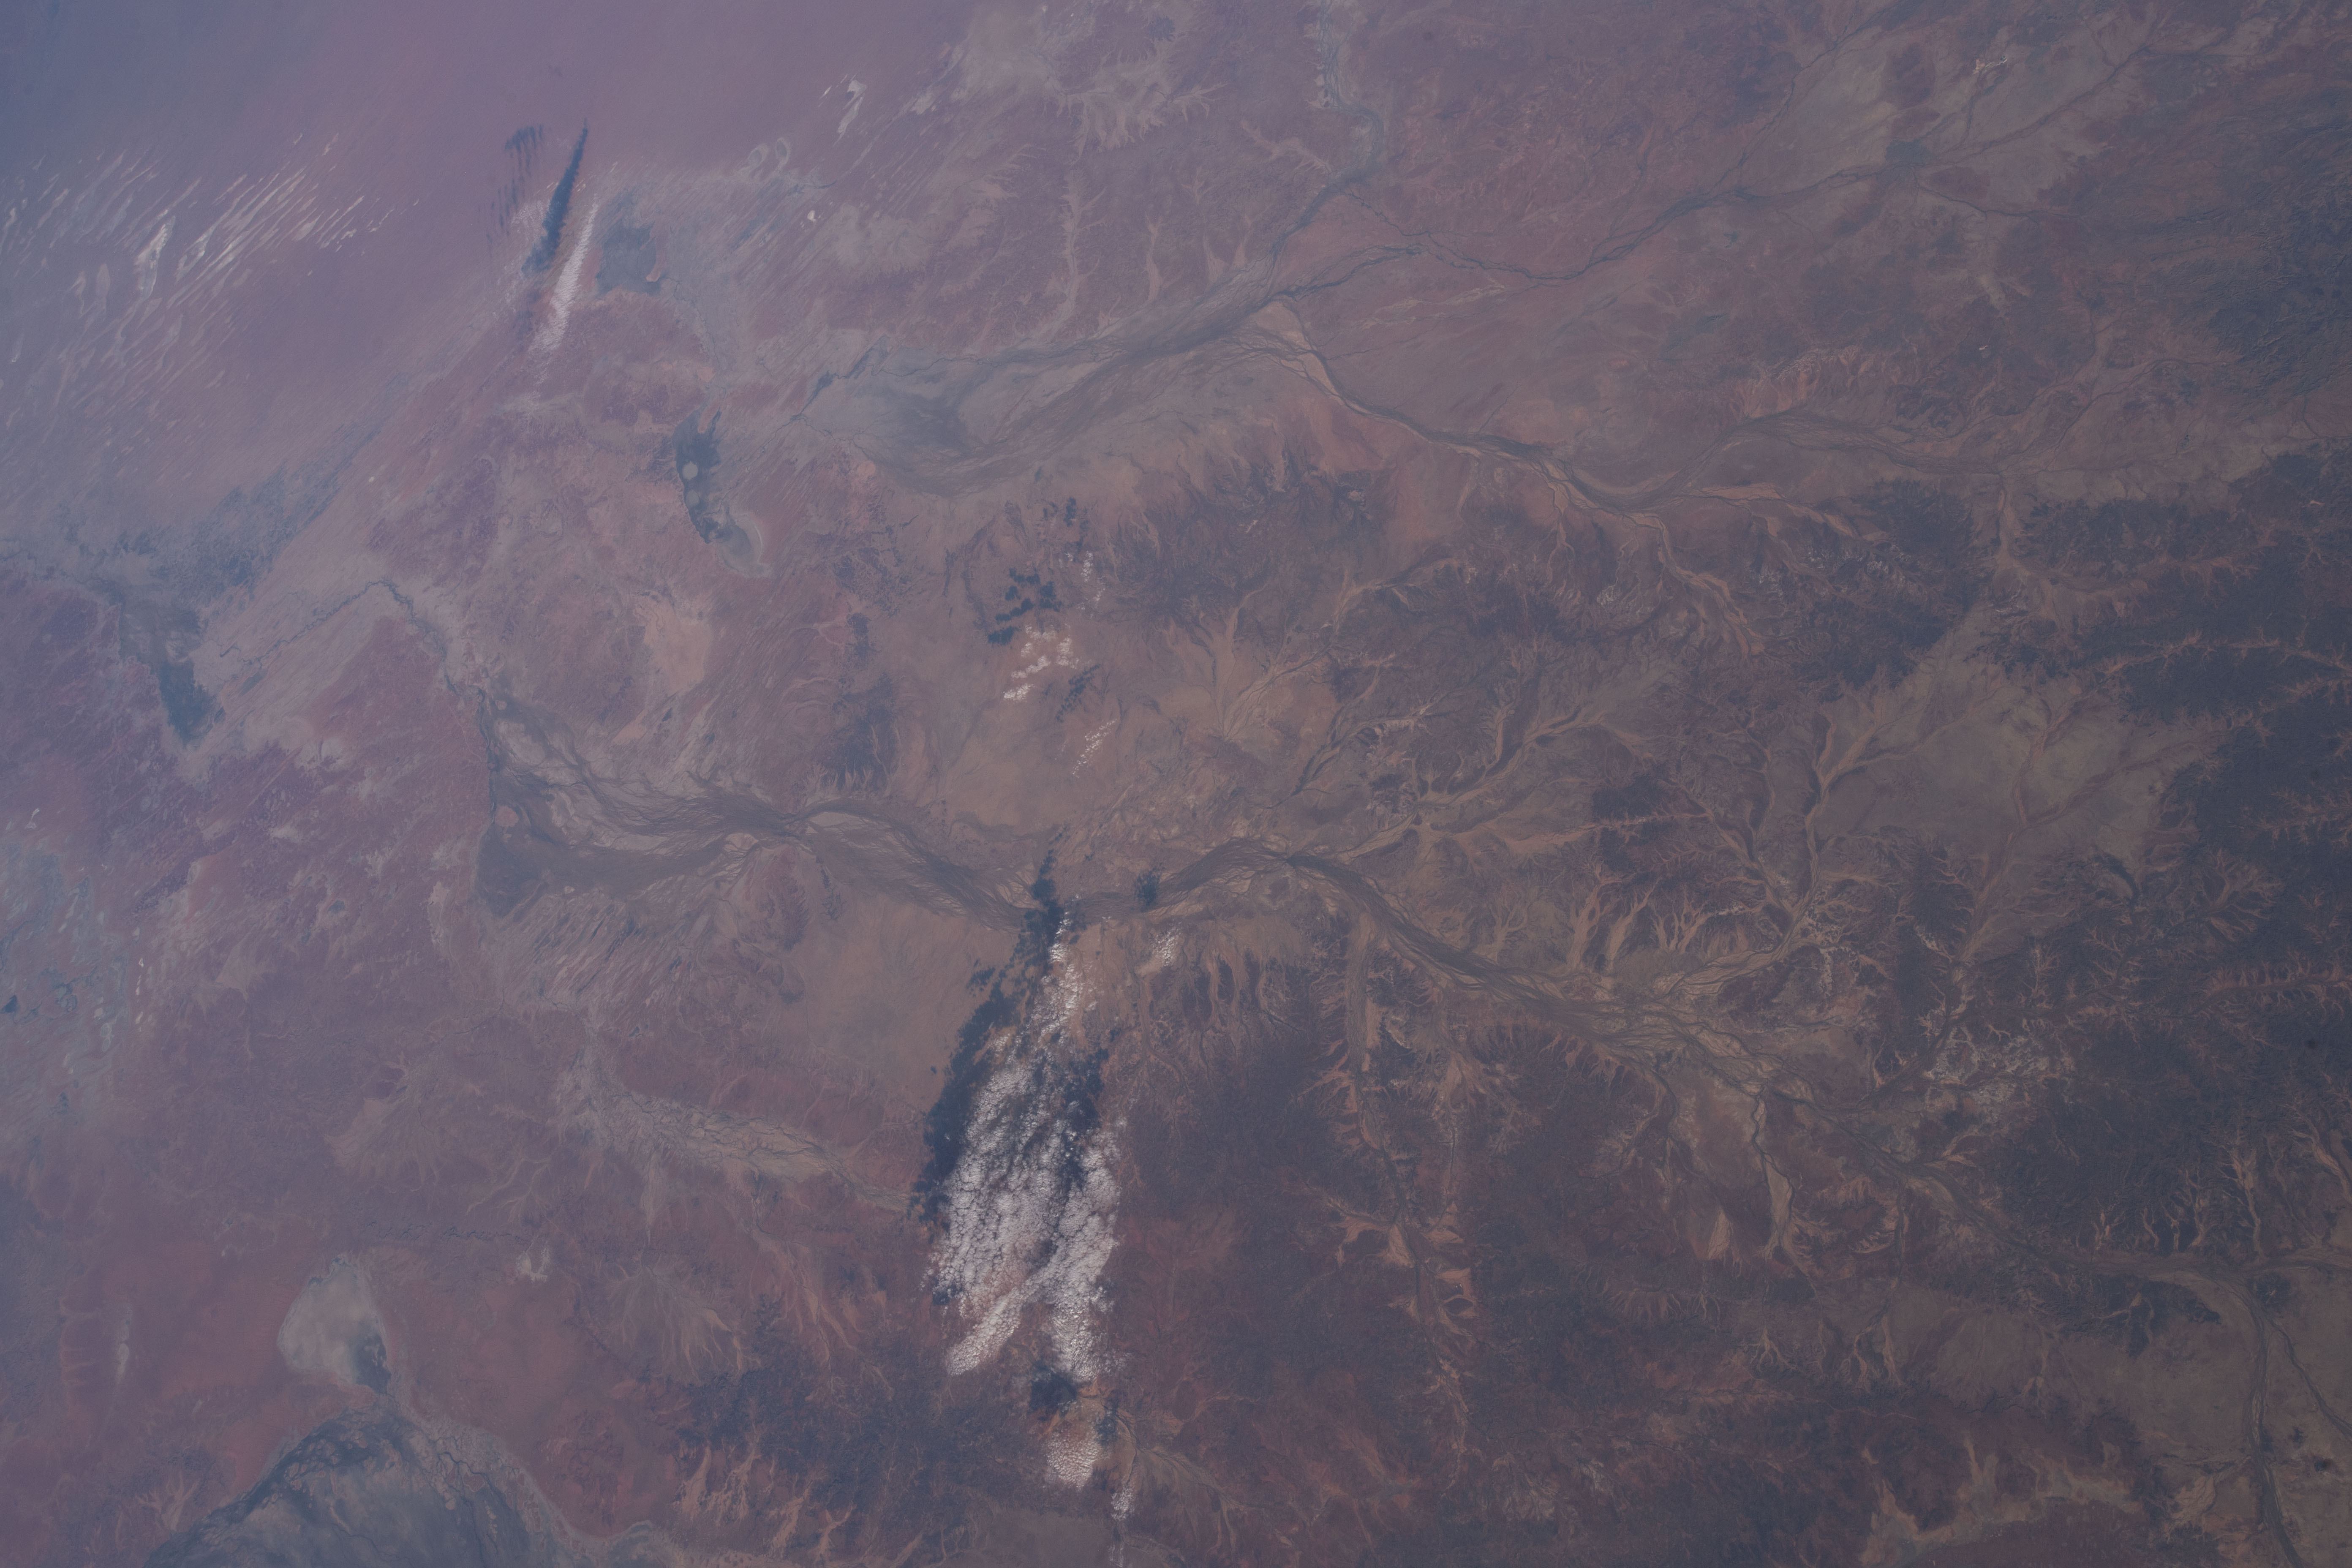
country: AUSTRALIA-Q
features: DIAMANTINA NATIONAL PARK, DIAMANTINA LAKES, AUSTRALIA
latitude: -24.0
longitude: 141.0
